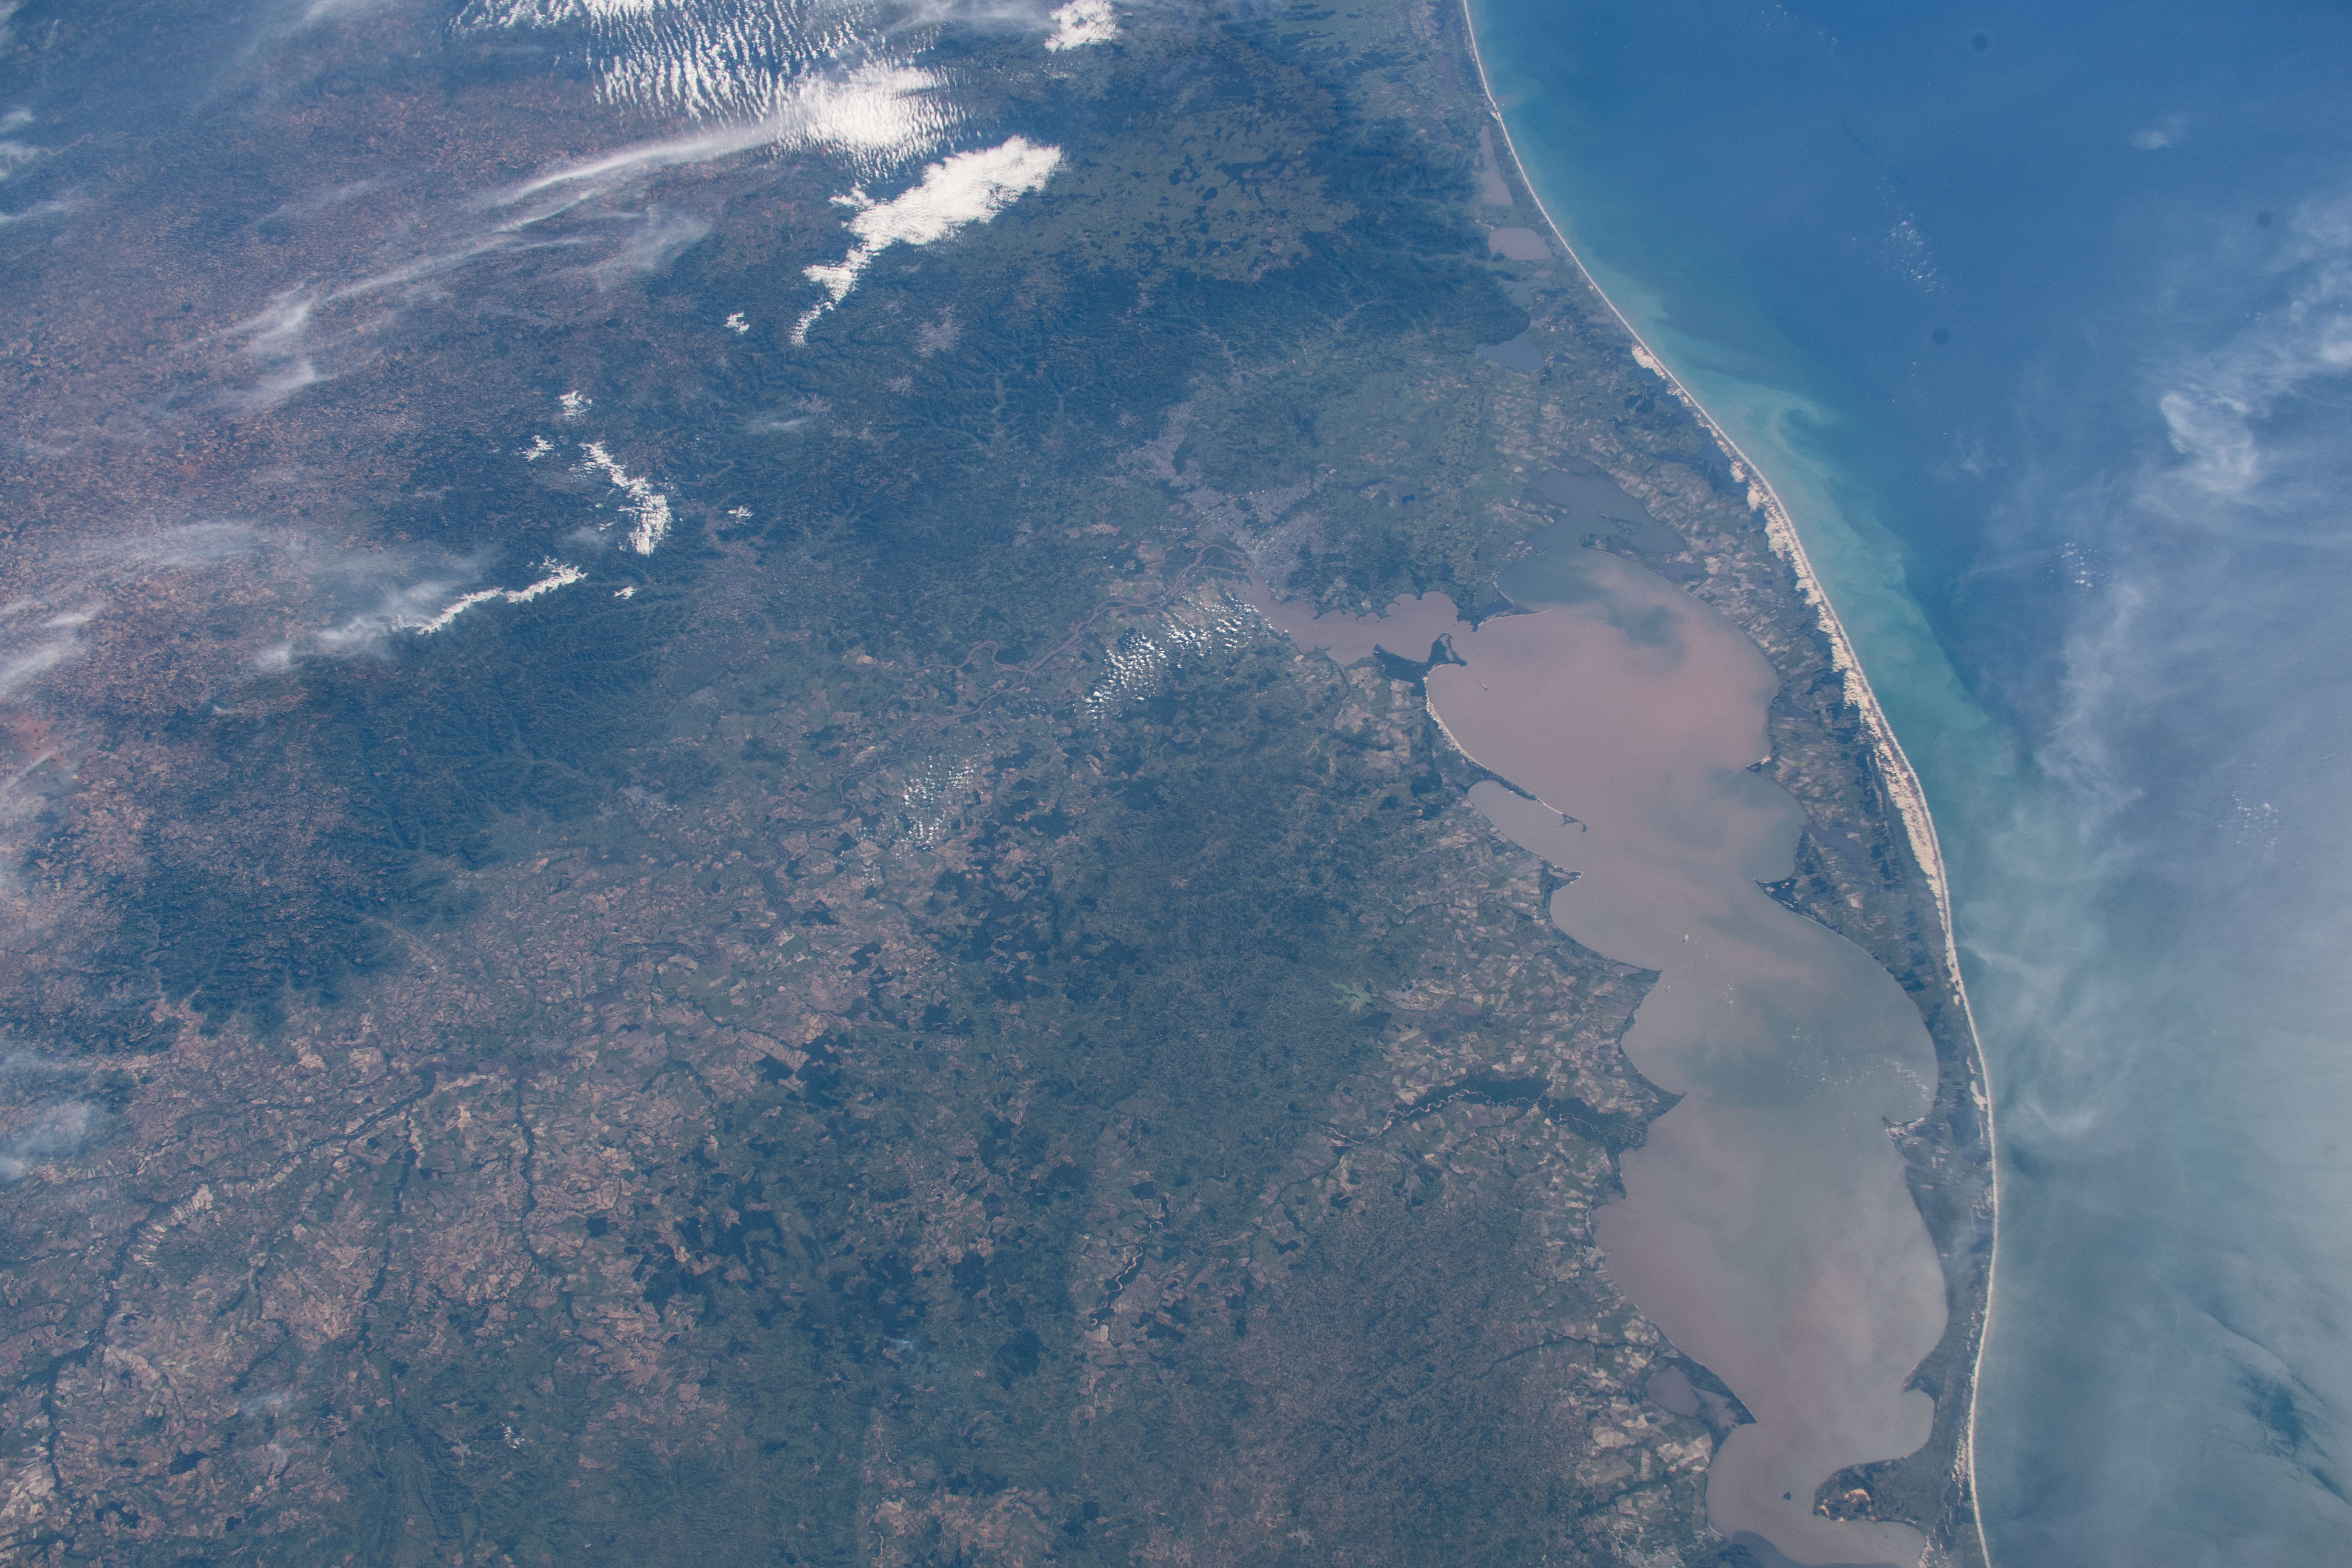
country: BRAZIL
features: LAGOA DOS PATOS, SERRA GERAL MOUNTAINS, SERRA DO MAR MOUNTAINS
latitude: -30.5
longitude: -52.0
